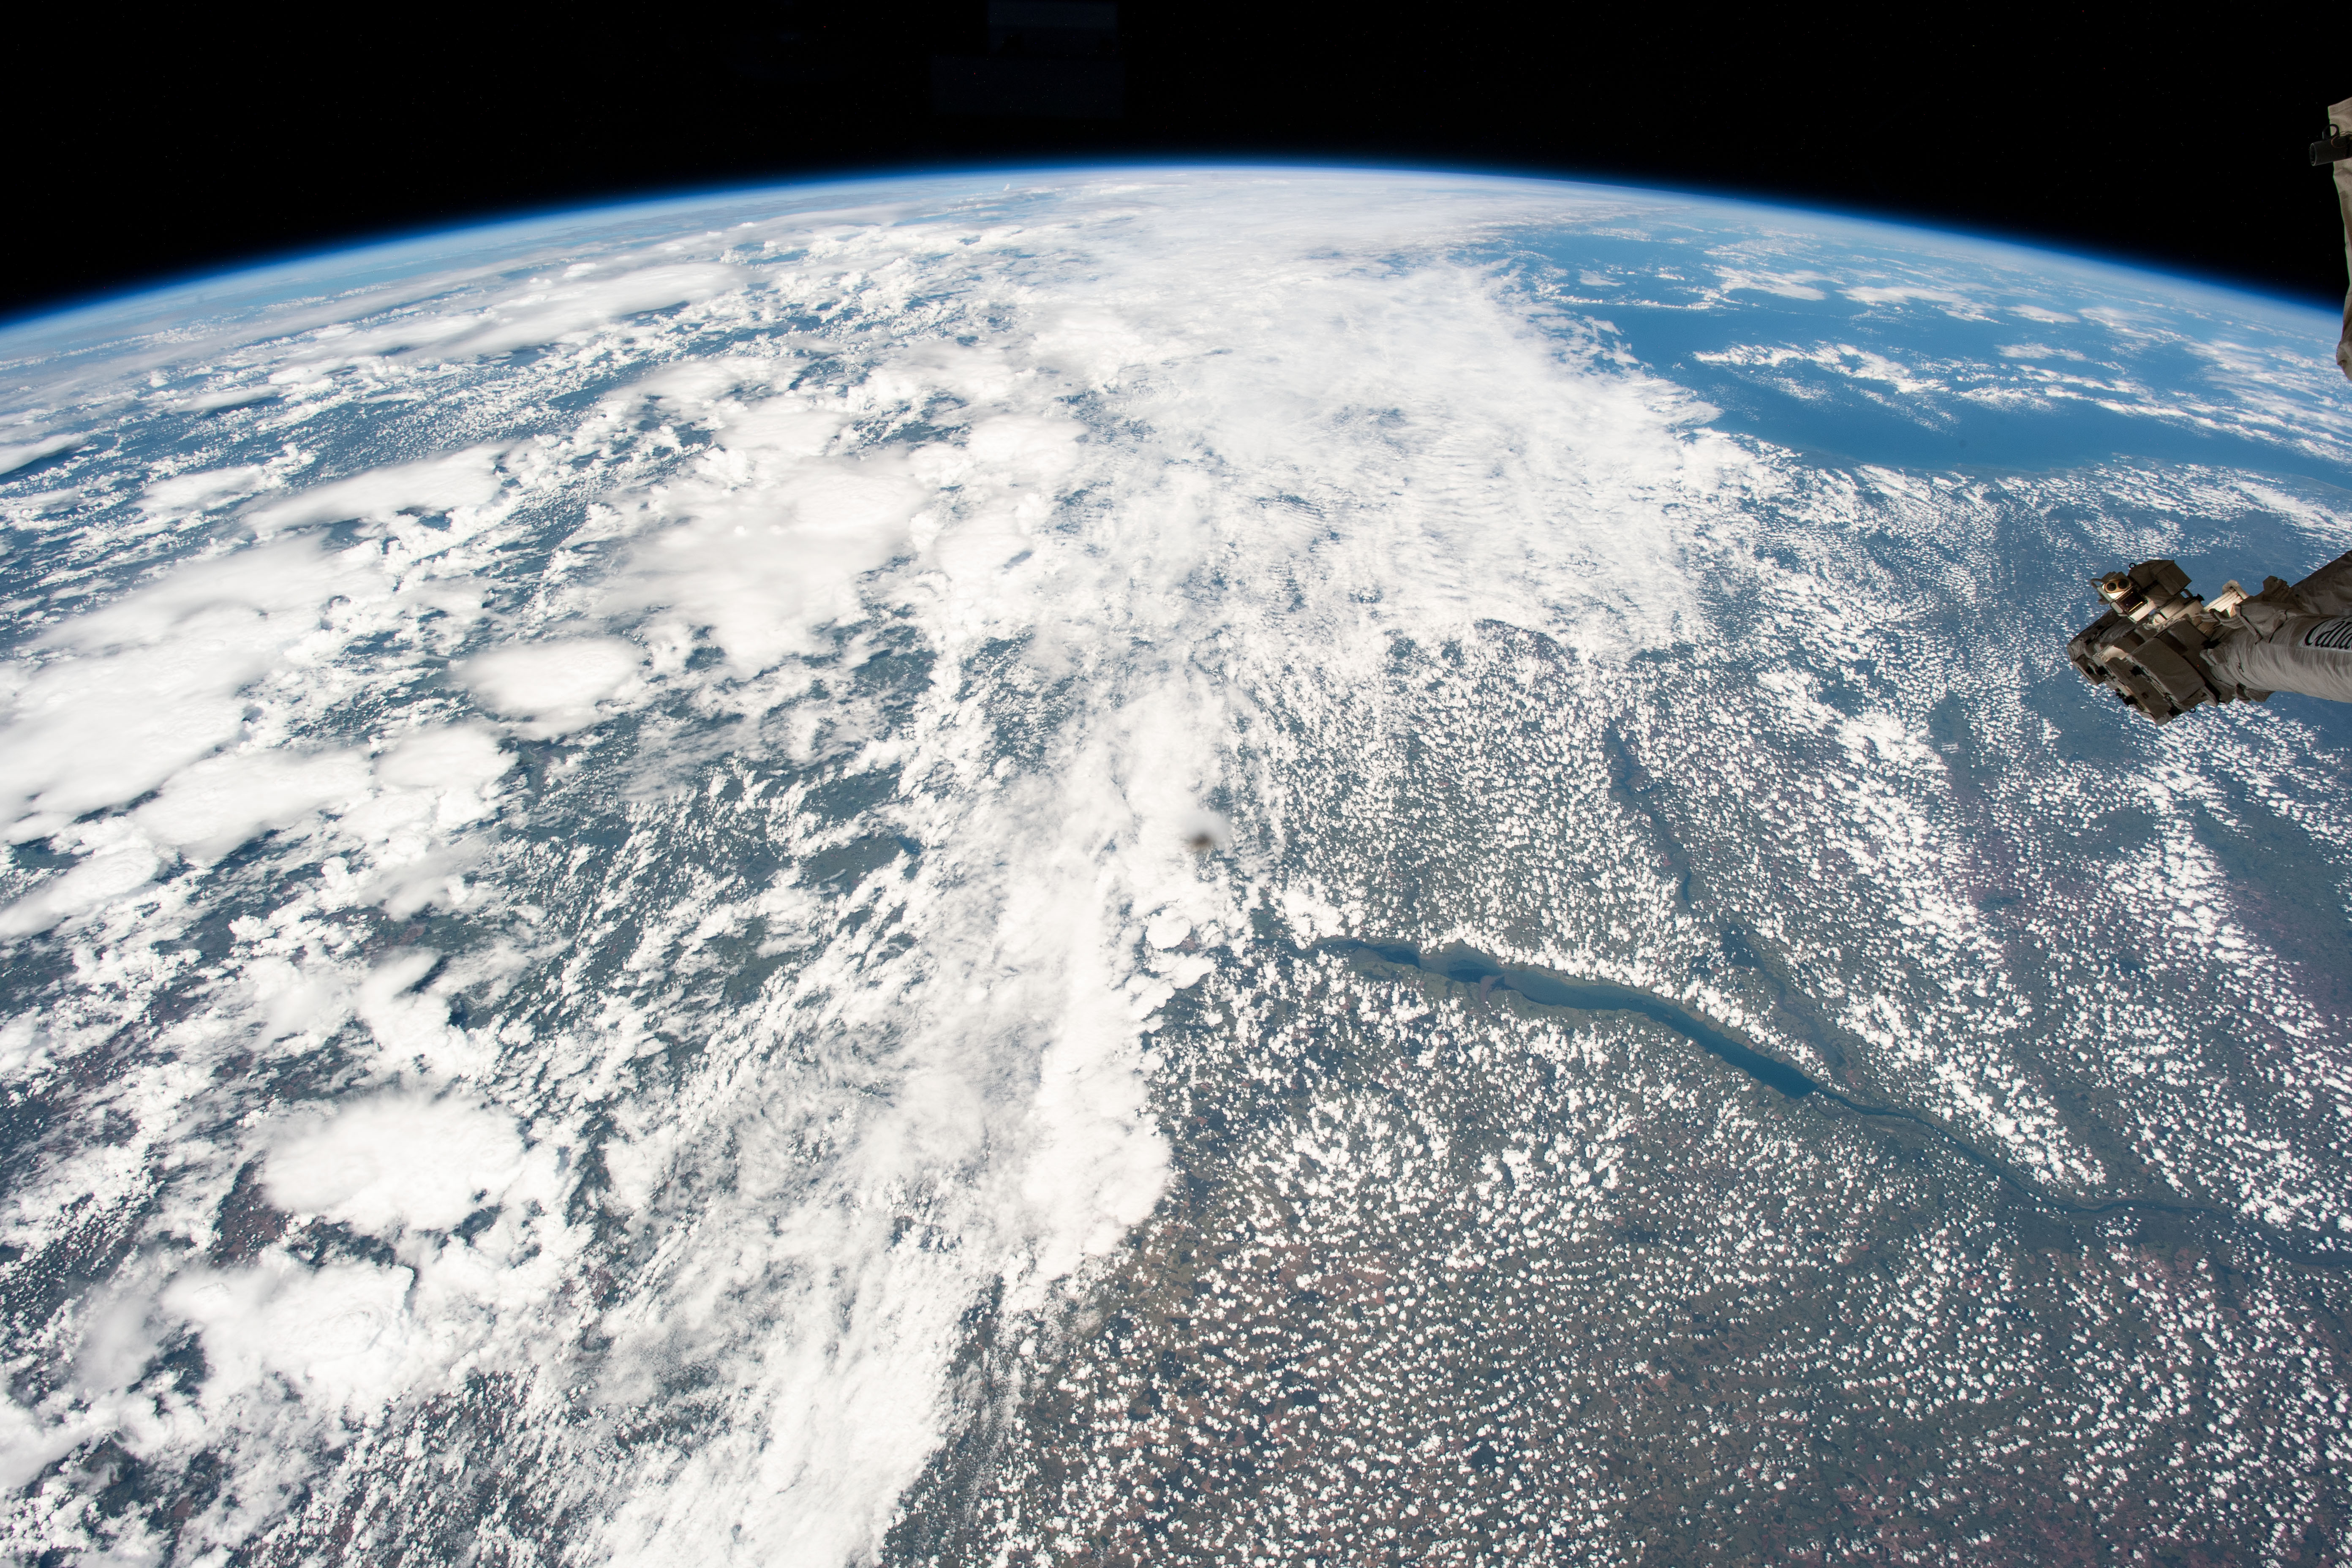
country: BRAZIL
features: PARANA RIVER, BRAZILIAN HIGHLANDS
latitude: -21.0
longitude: -51.0
